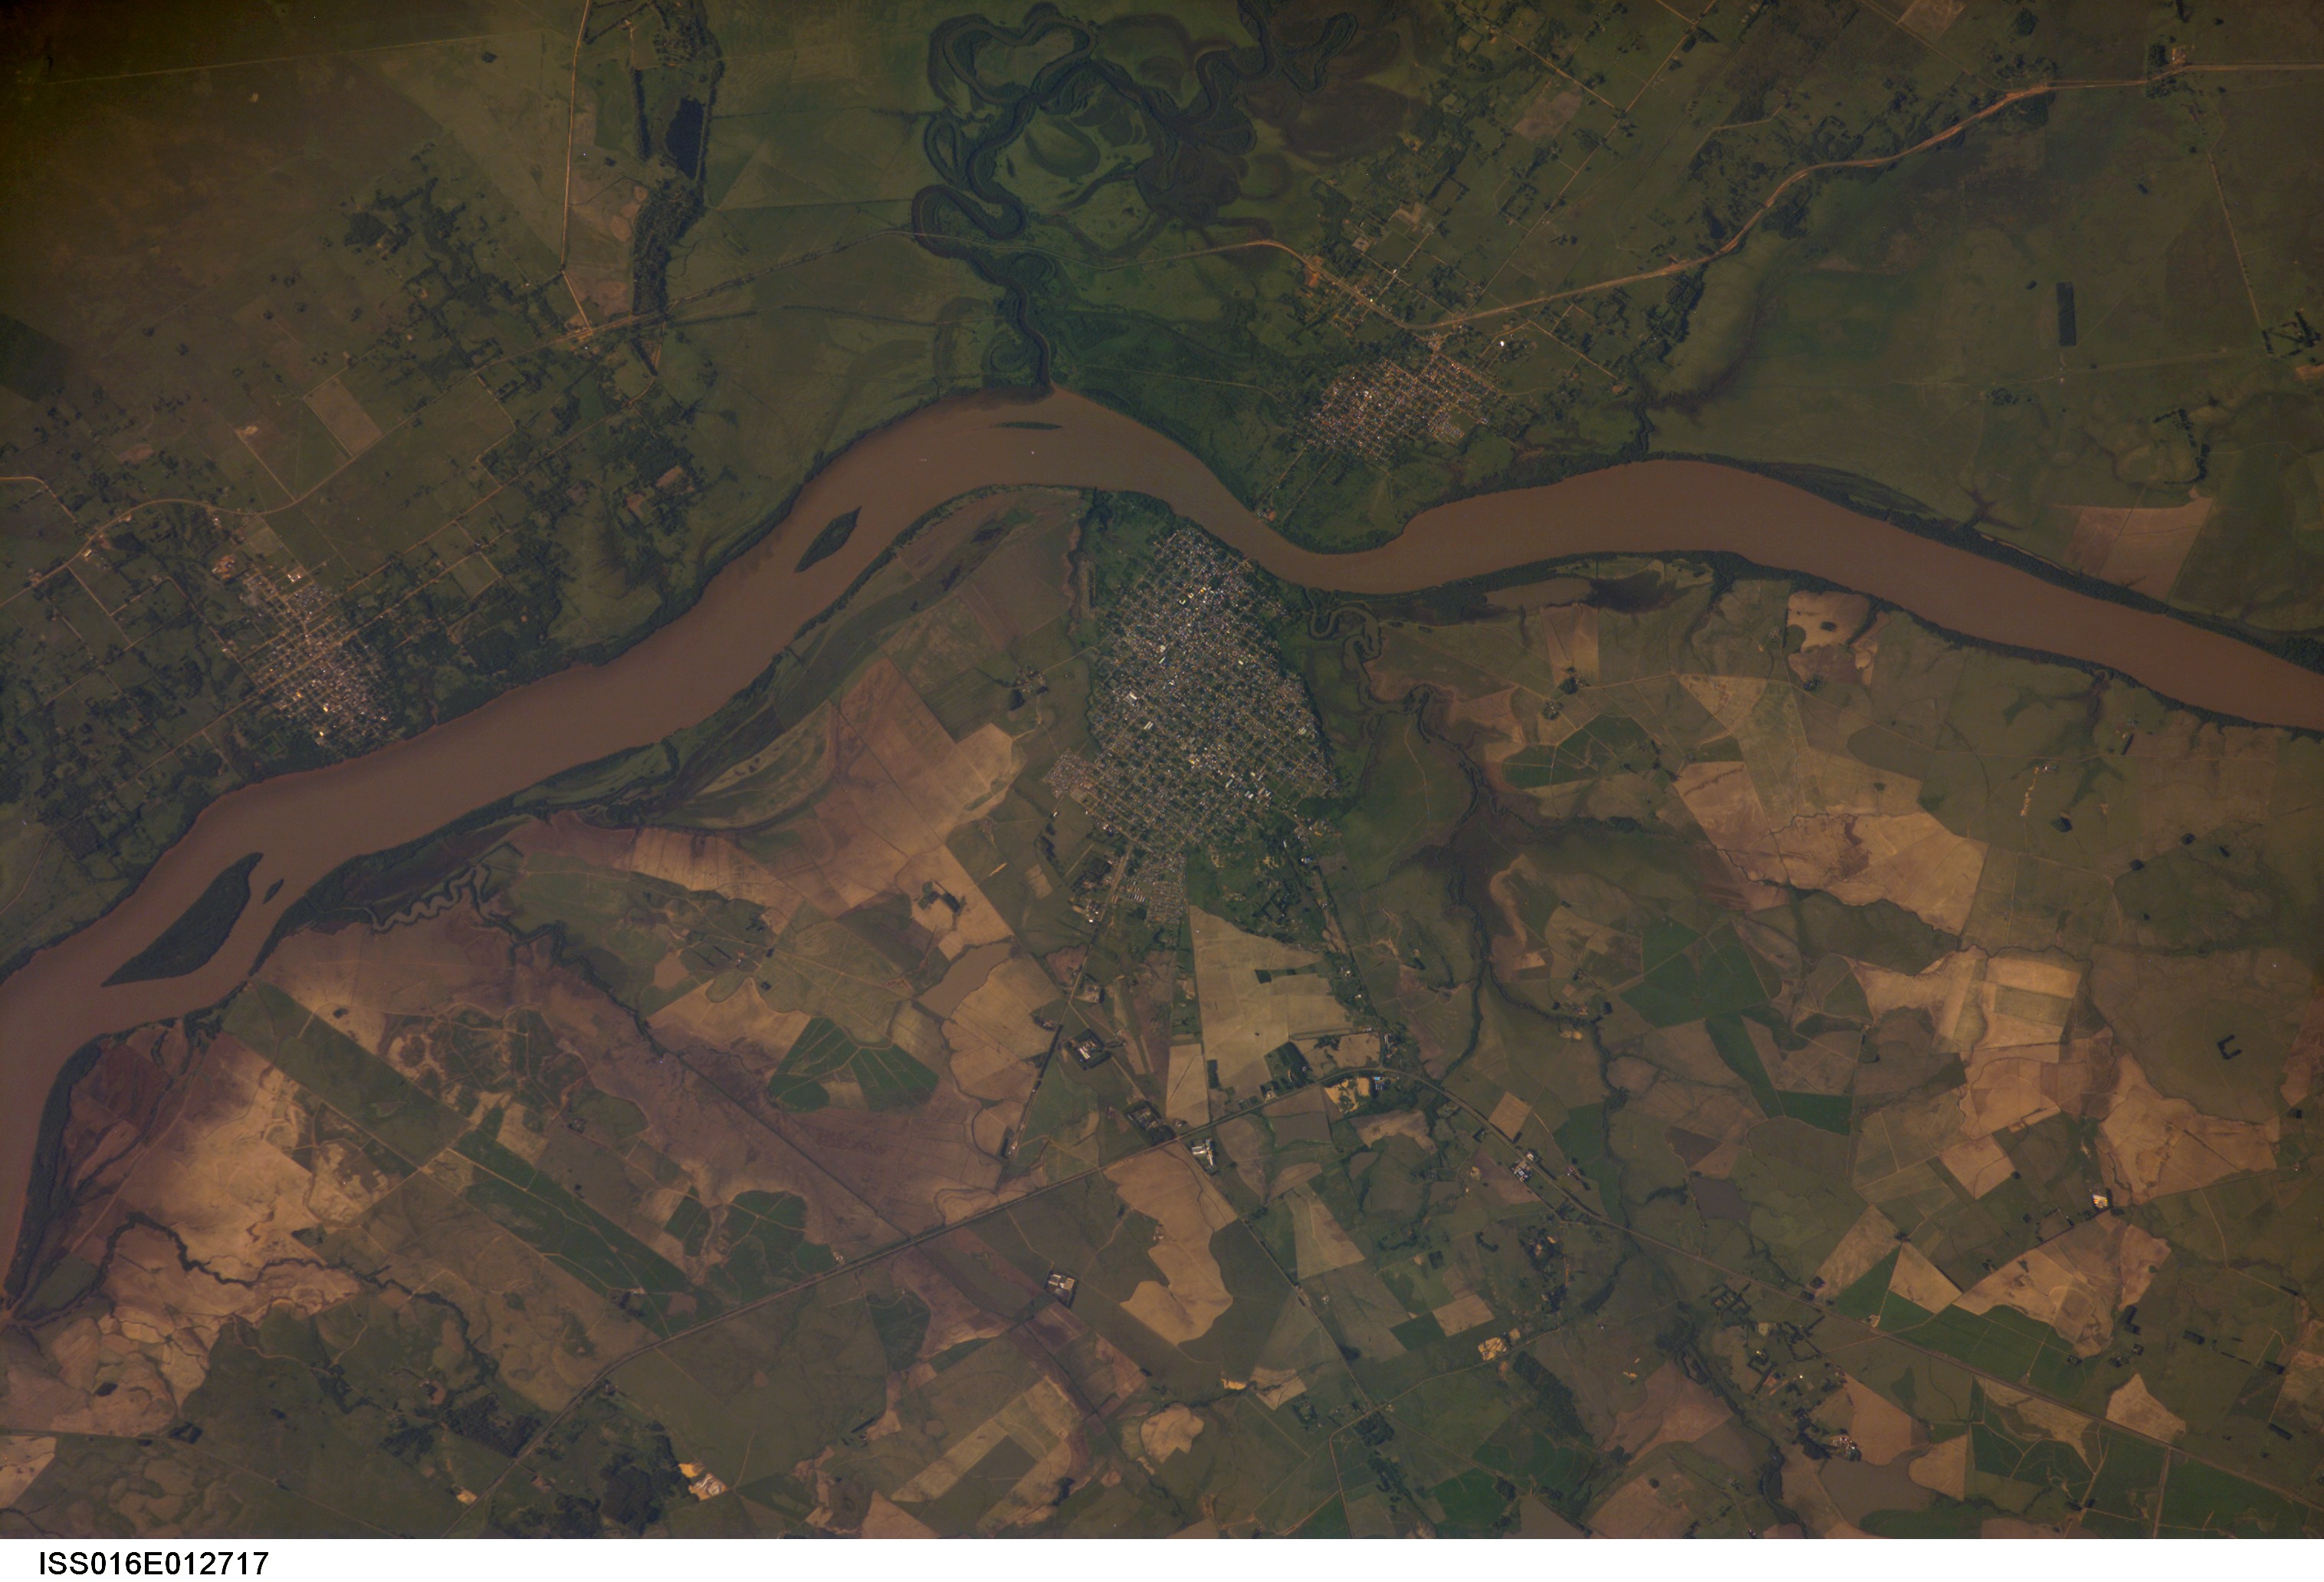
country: ARGENTINA
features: ITAQUI, URUGUAY R., AGR., ROADS
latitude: -29.1
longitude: -56.6
